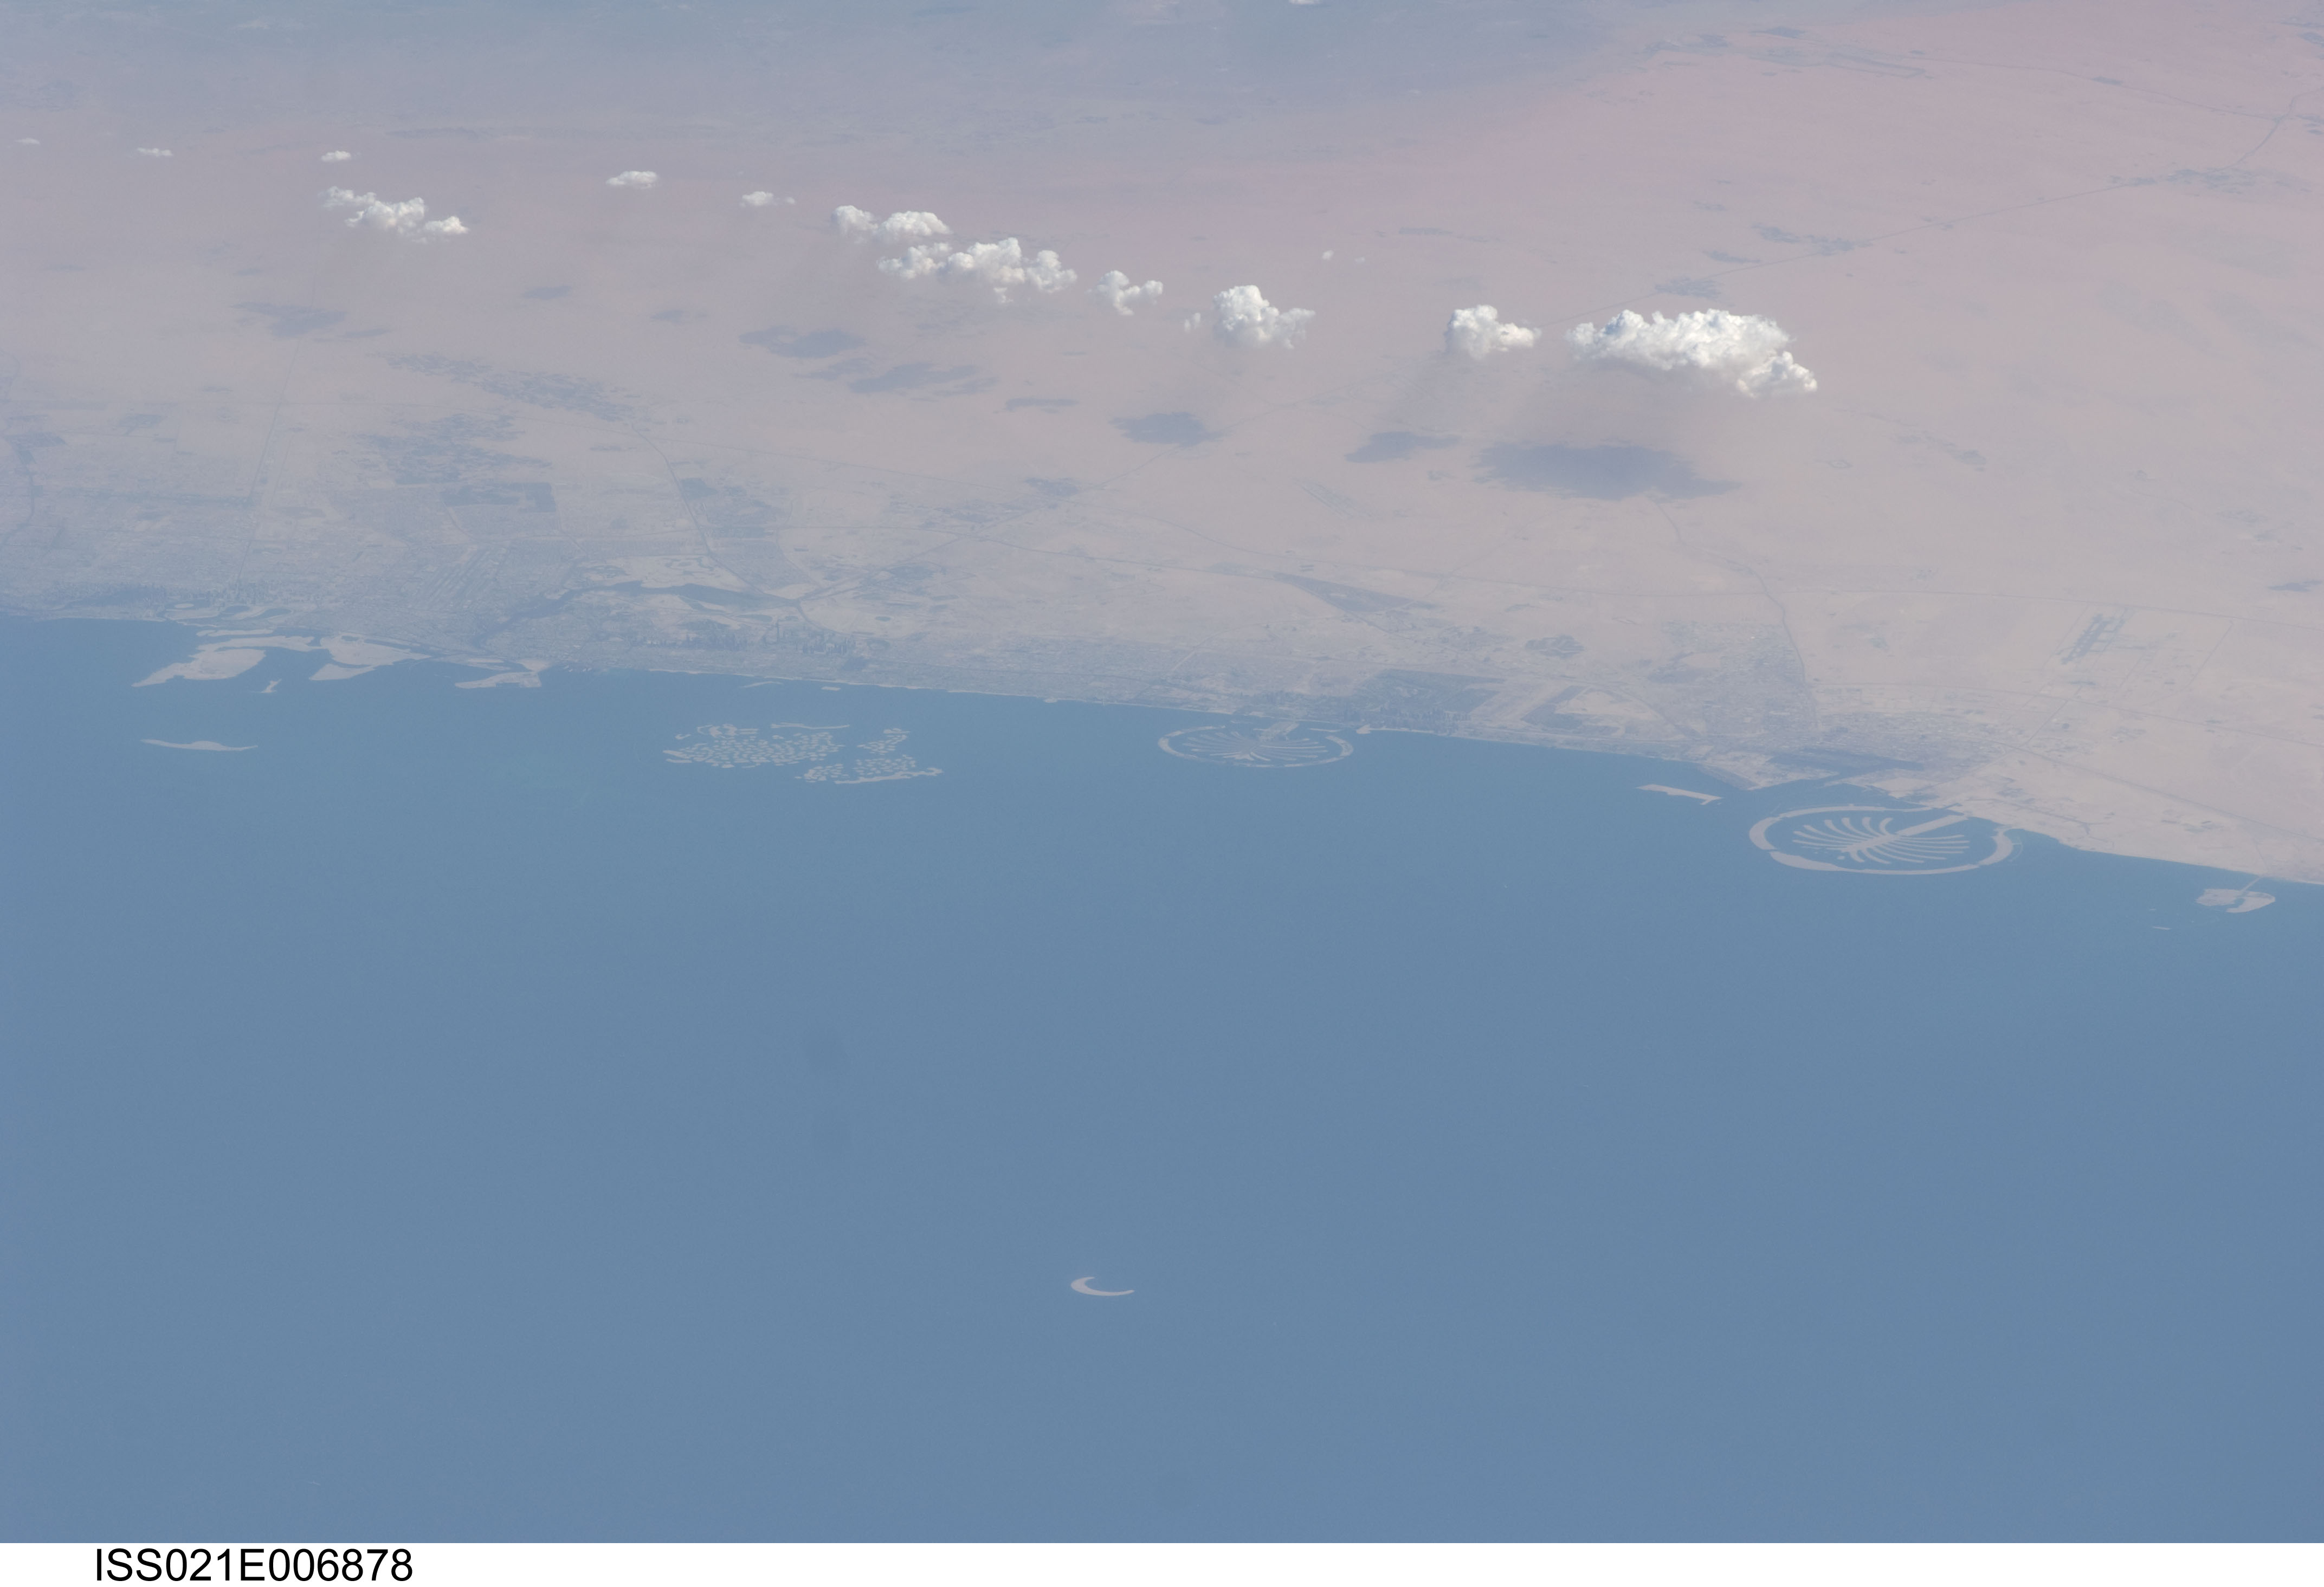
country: UNITED ARAB EMIRATES
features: DUBAI UNITED ARAB EMIRATES,AL MAKTOUM INTERNATIONAL AIRPORT (OMDW),THE PALM JEBEL ALI,THE WORLD ISLANDS,DUBAI INTERNATIONAL AIRPORT (OMDB),THE PALM JUMEIRAH
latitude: 25.1
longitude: 55.1
